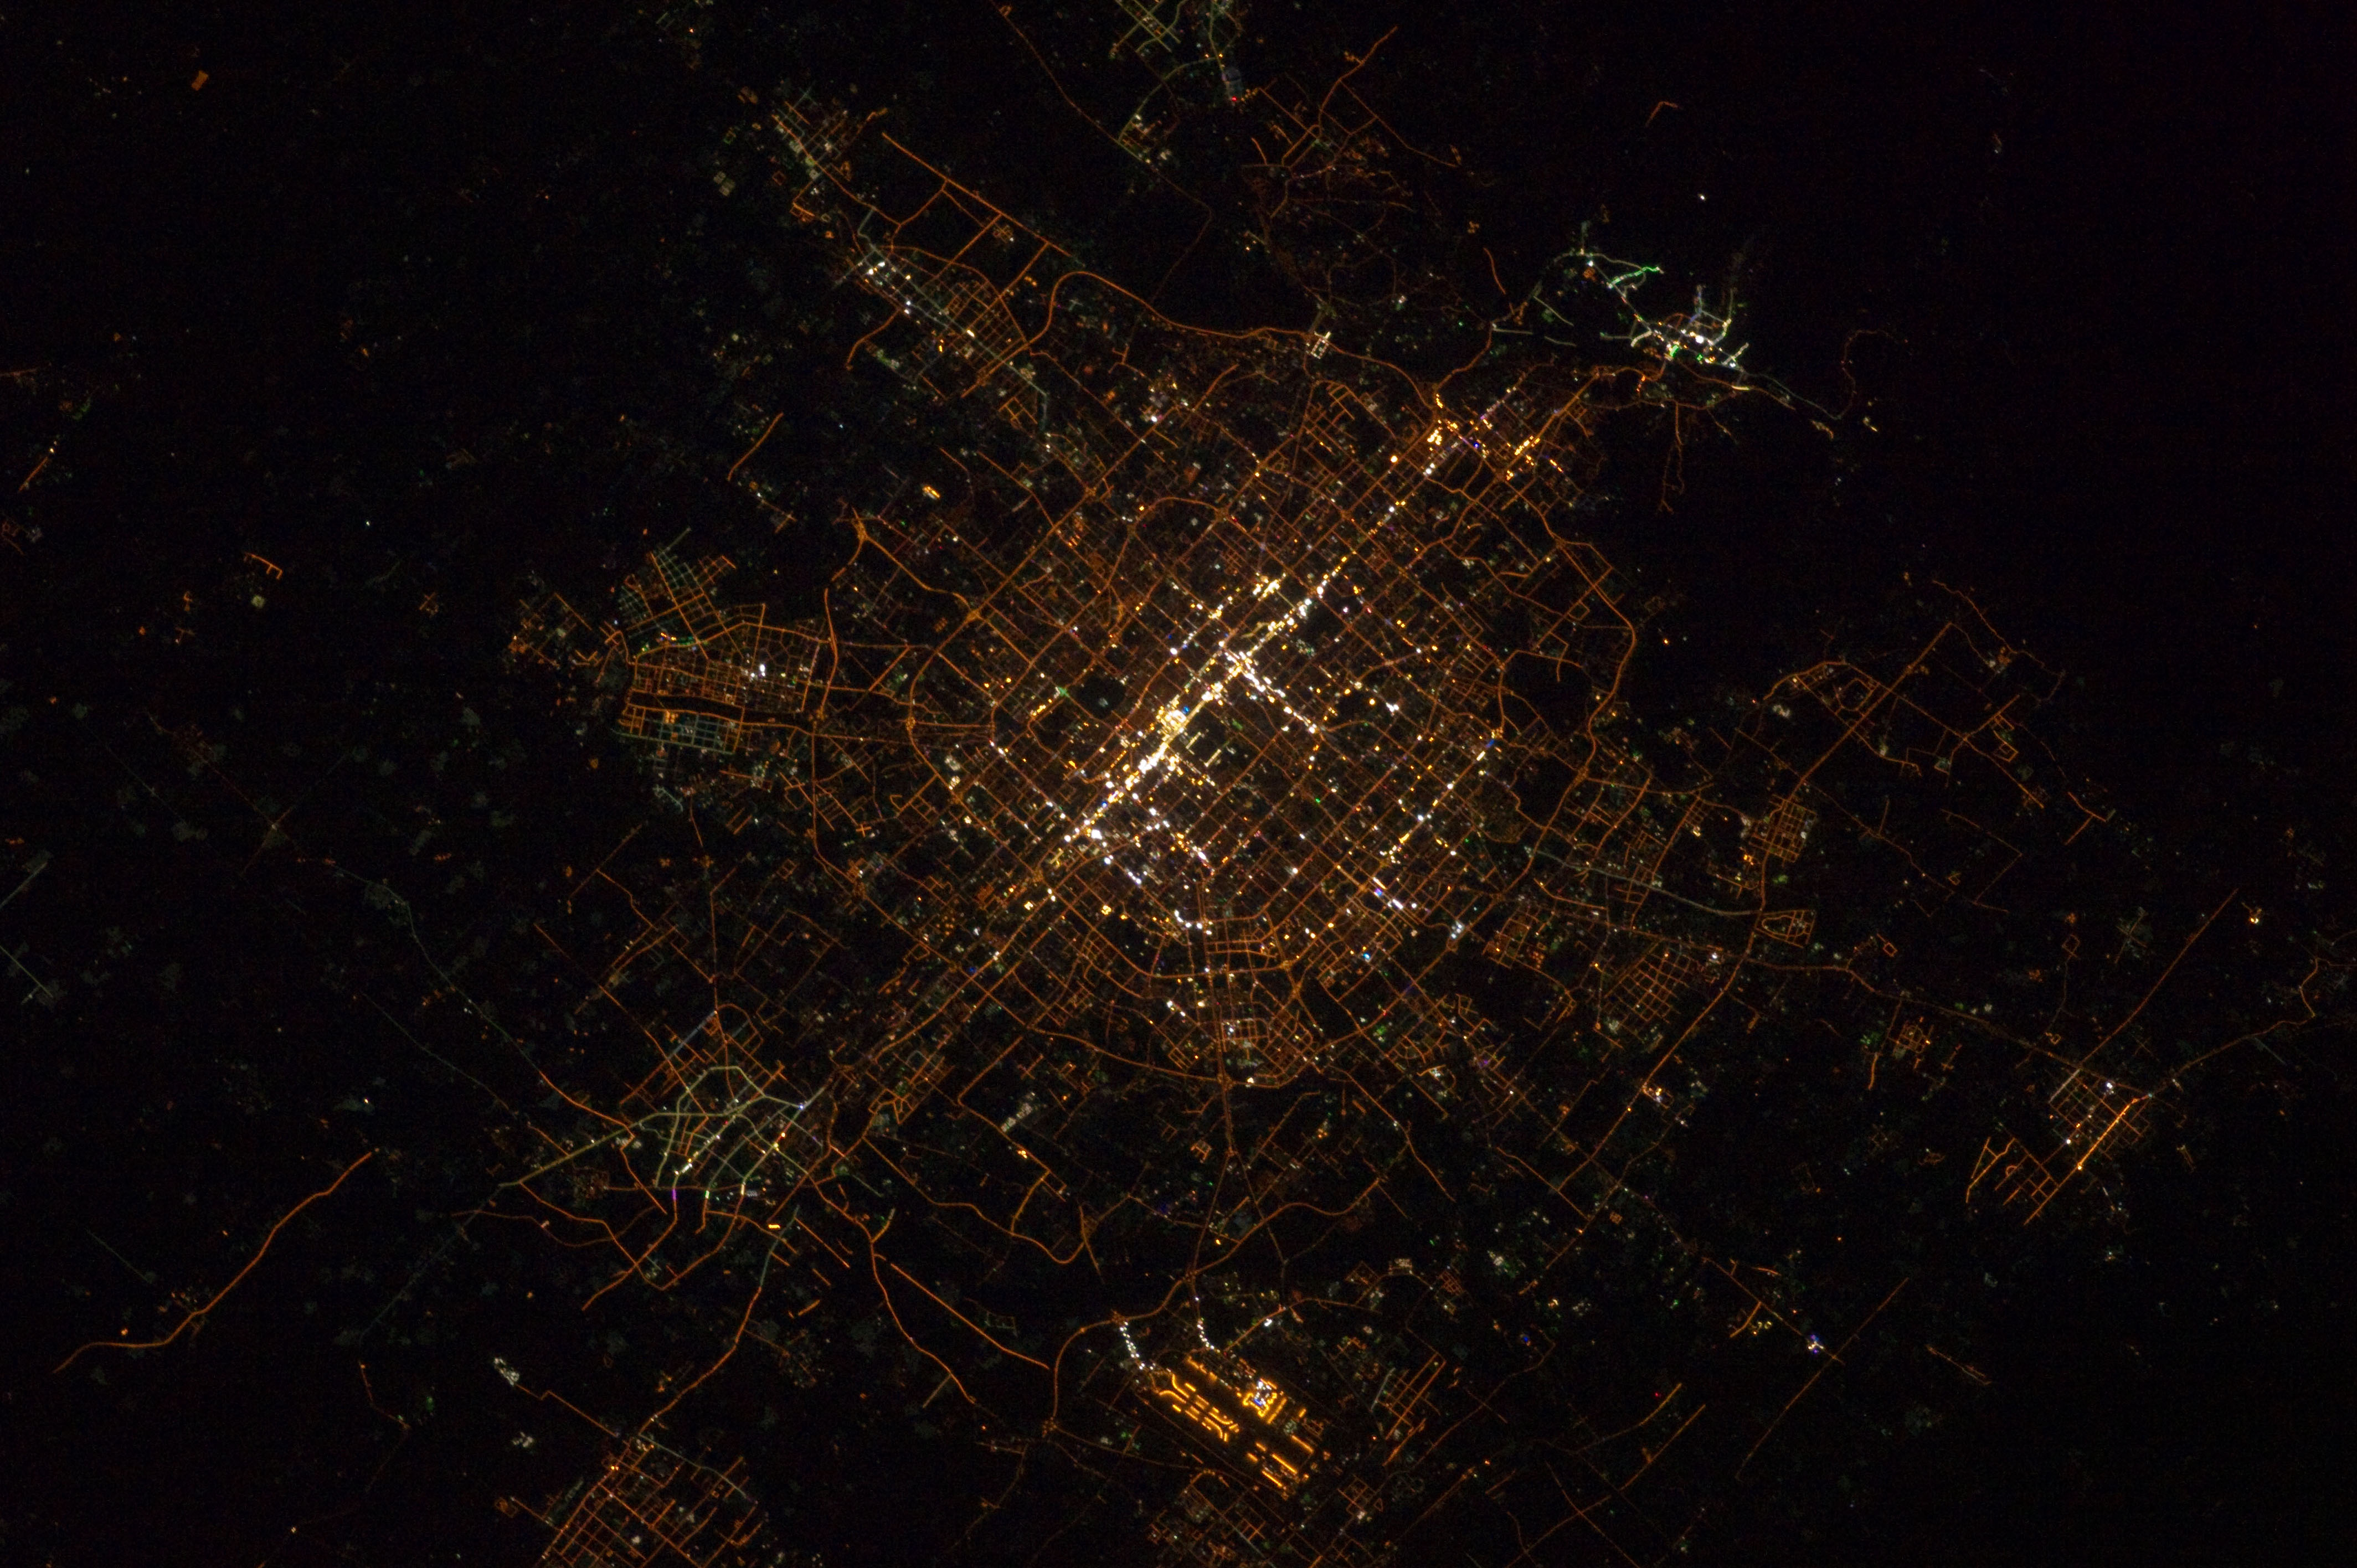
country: CHINA
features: BEIJING AT NIGHT, ROADS
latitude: 39.9
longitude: 116.4
